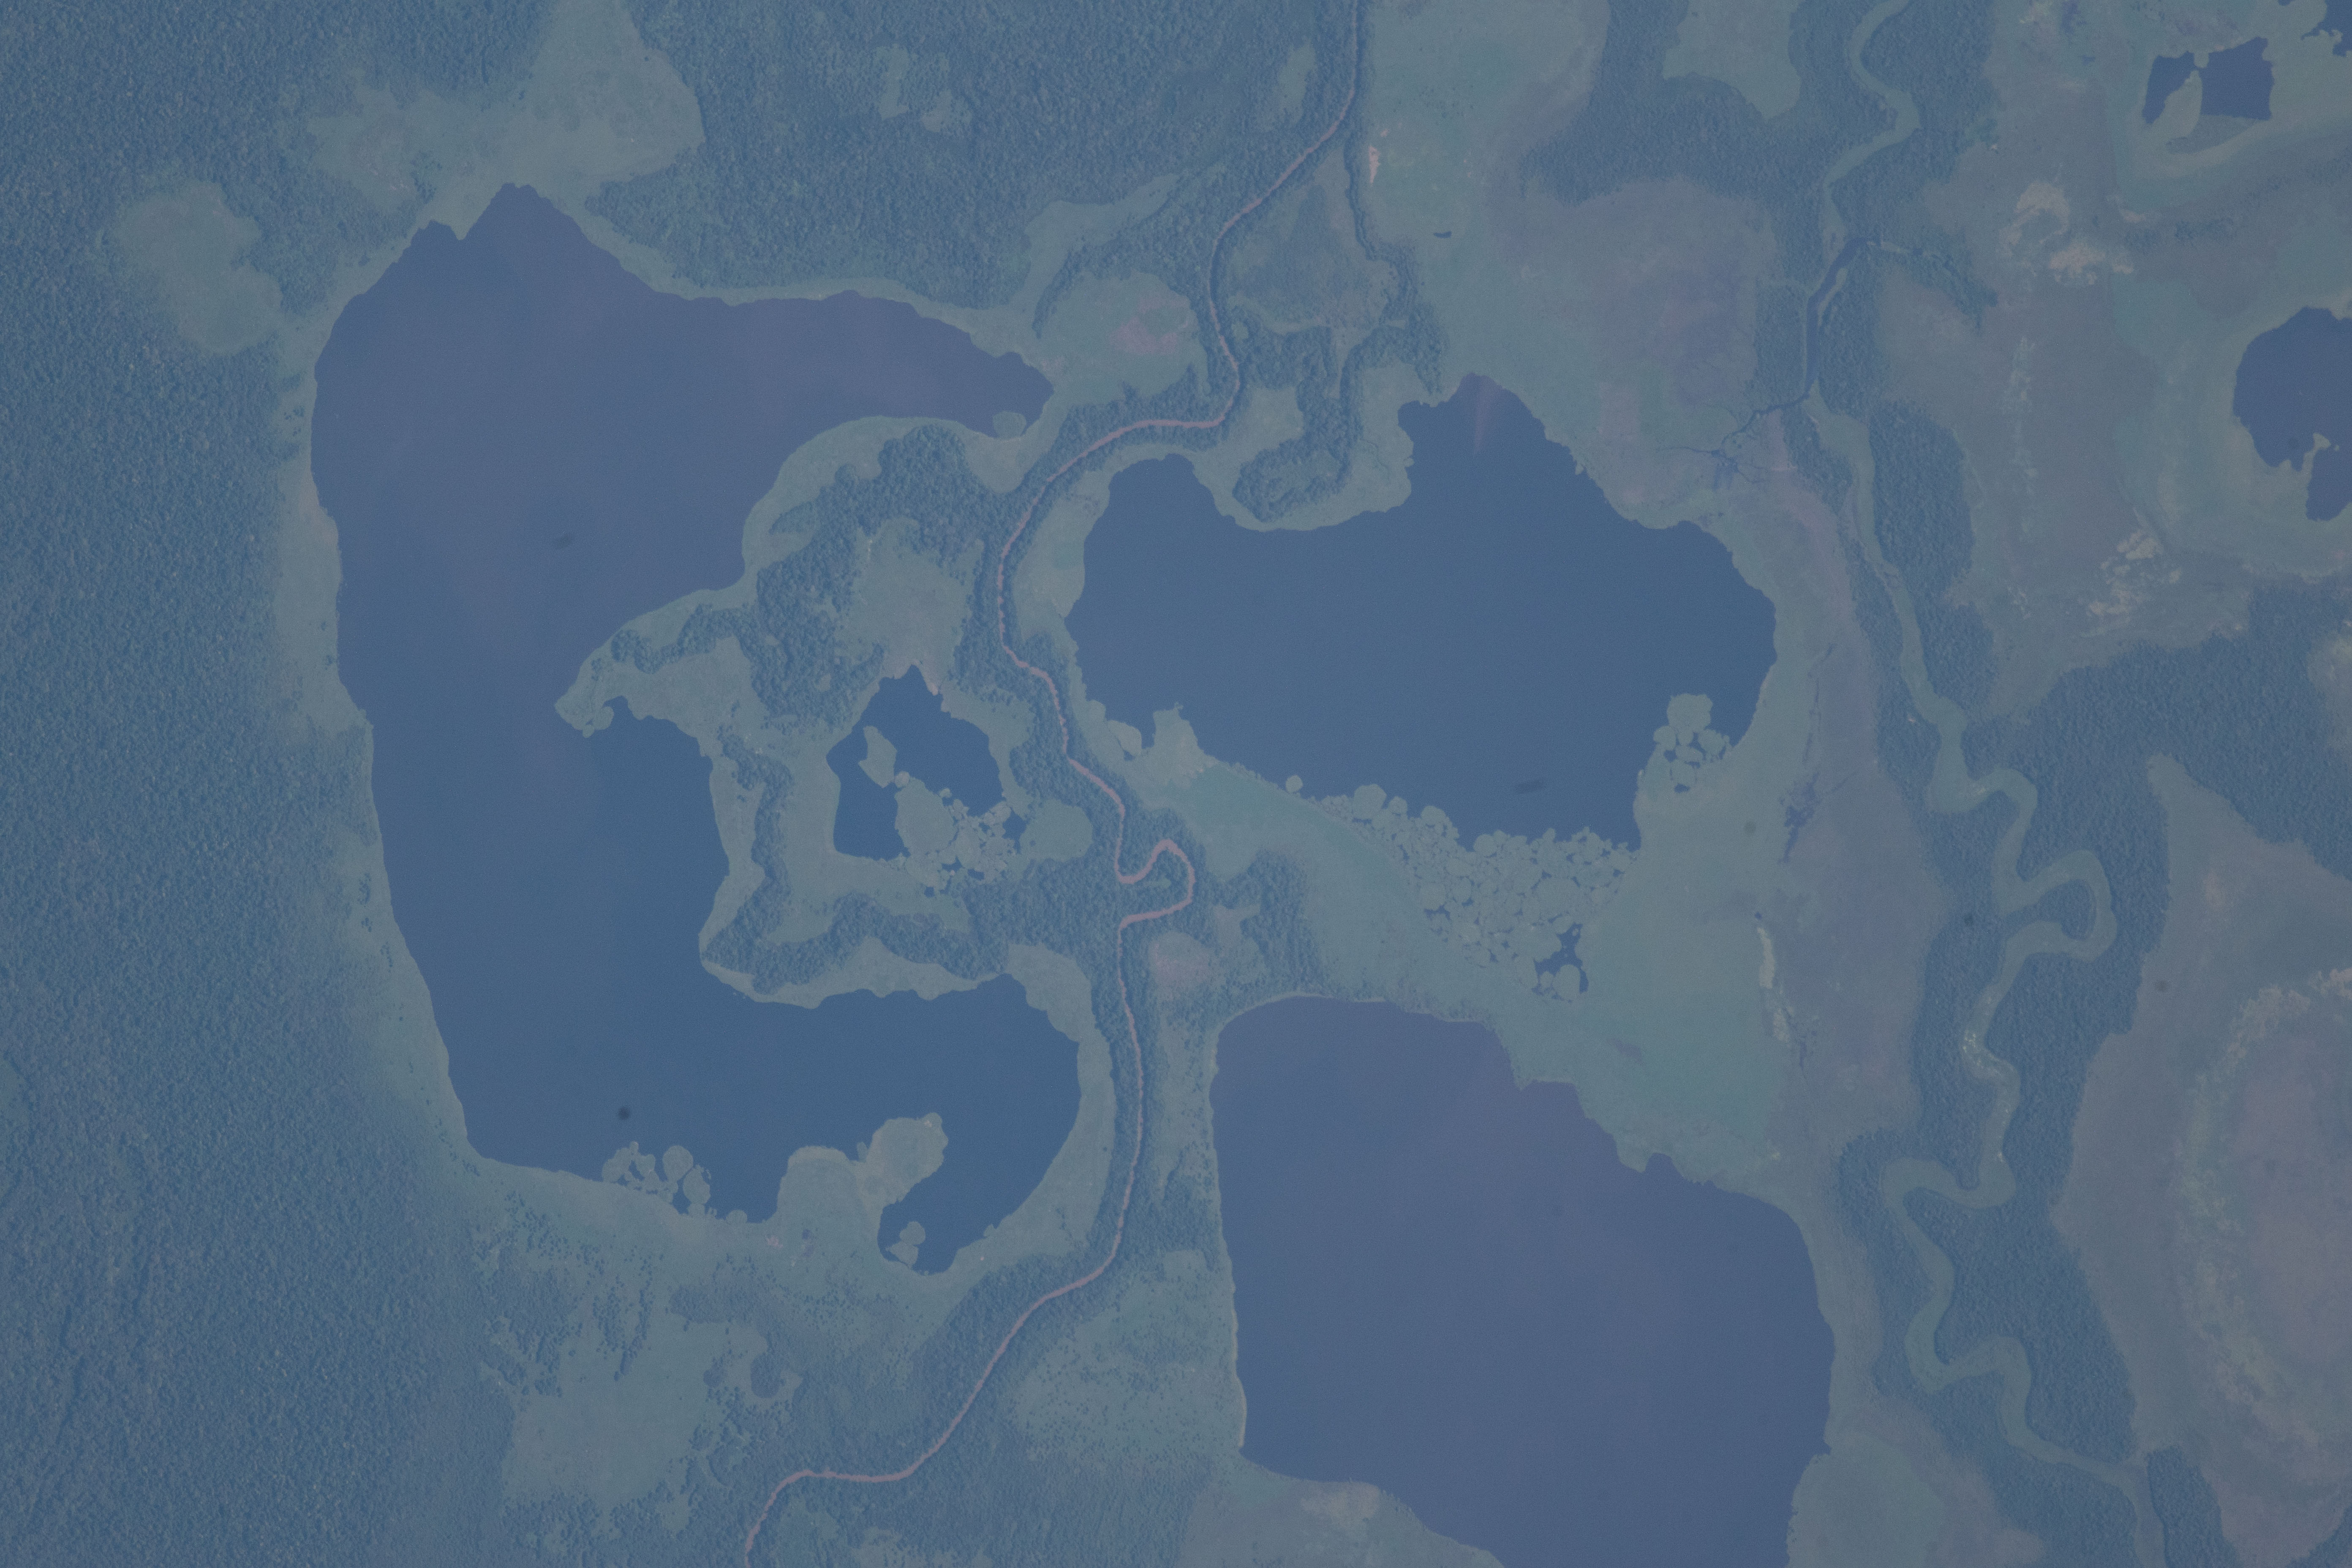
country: BOLIVIA
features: GUACHUNA LAKE, LA PORFIA LAKE, LA ENCERRADA LAGOON
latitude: -13.2
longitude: -65.8
